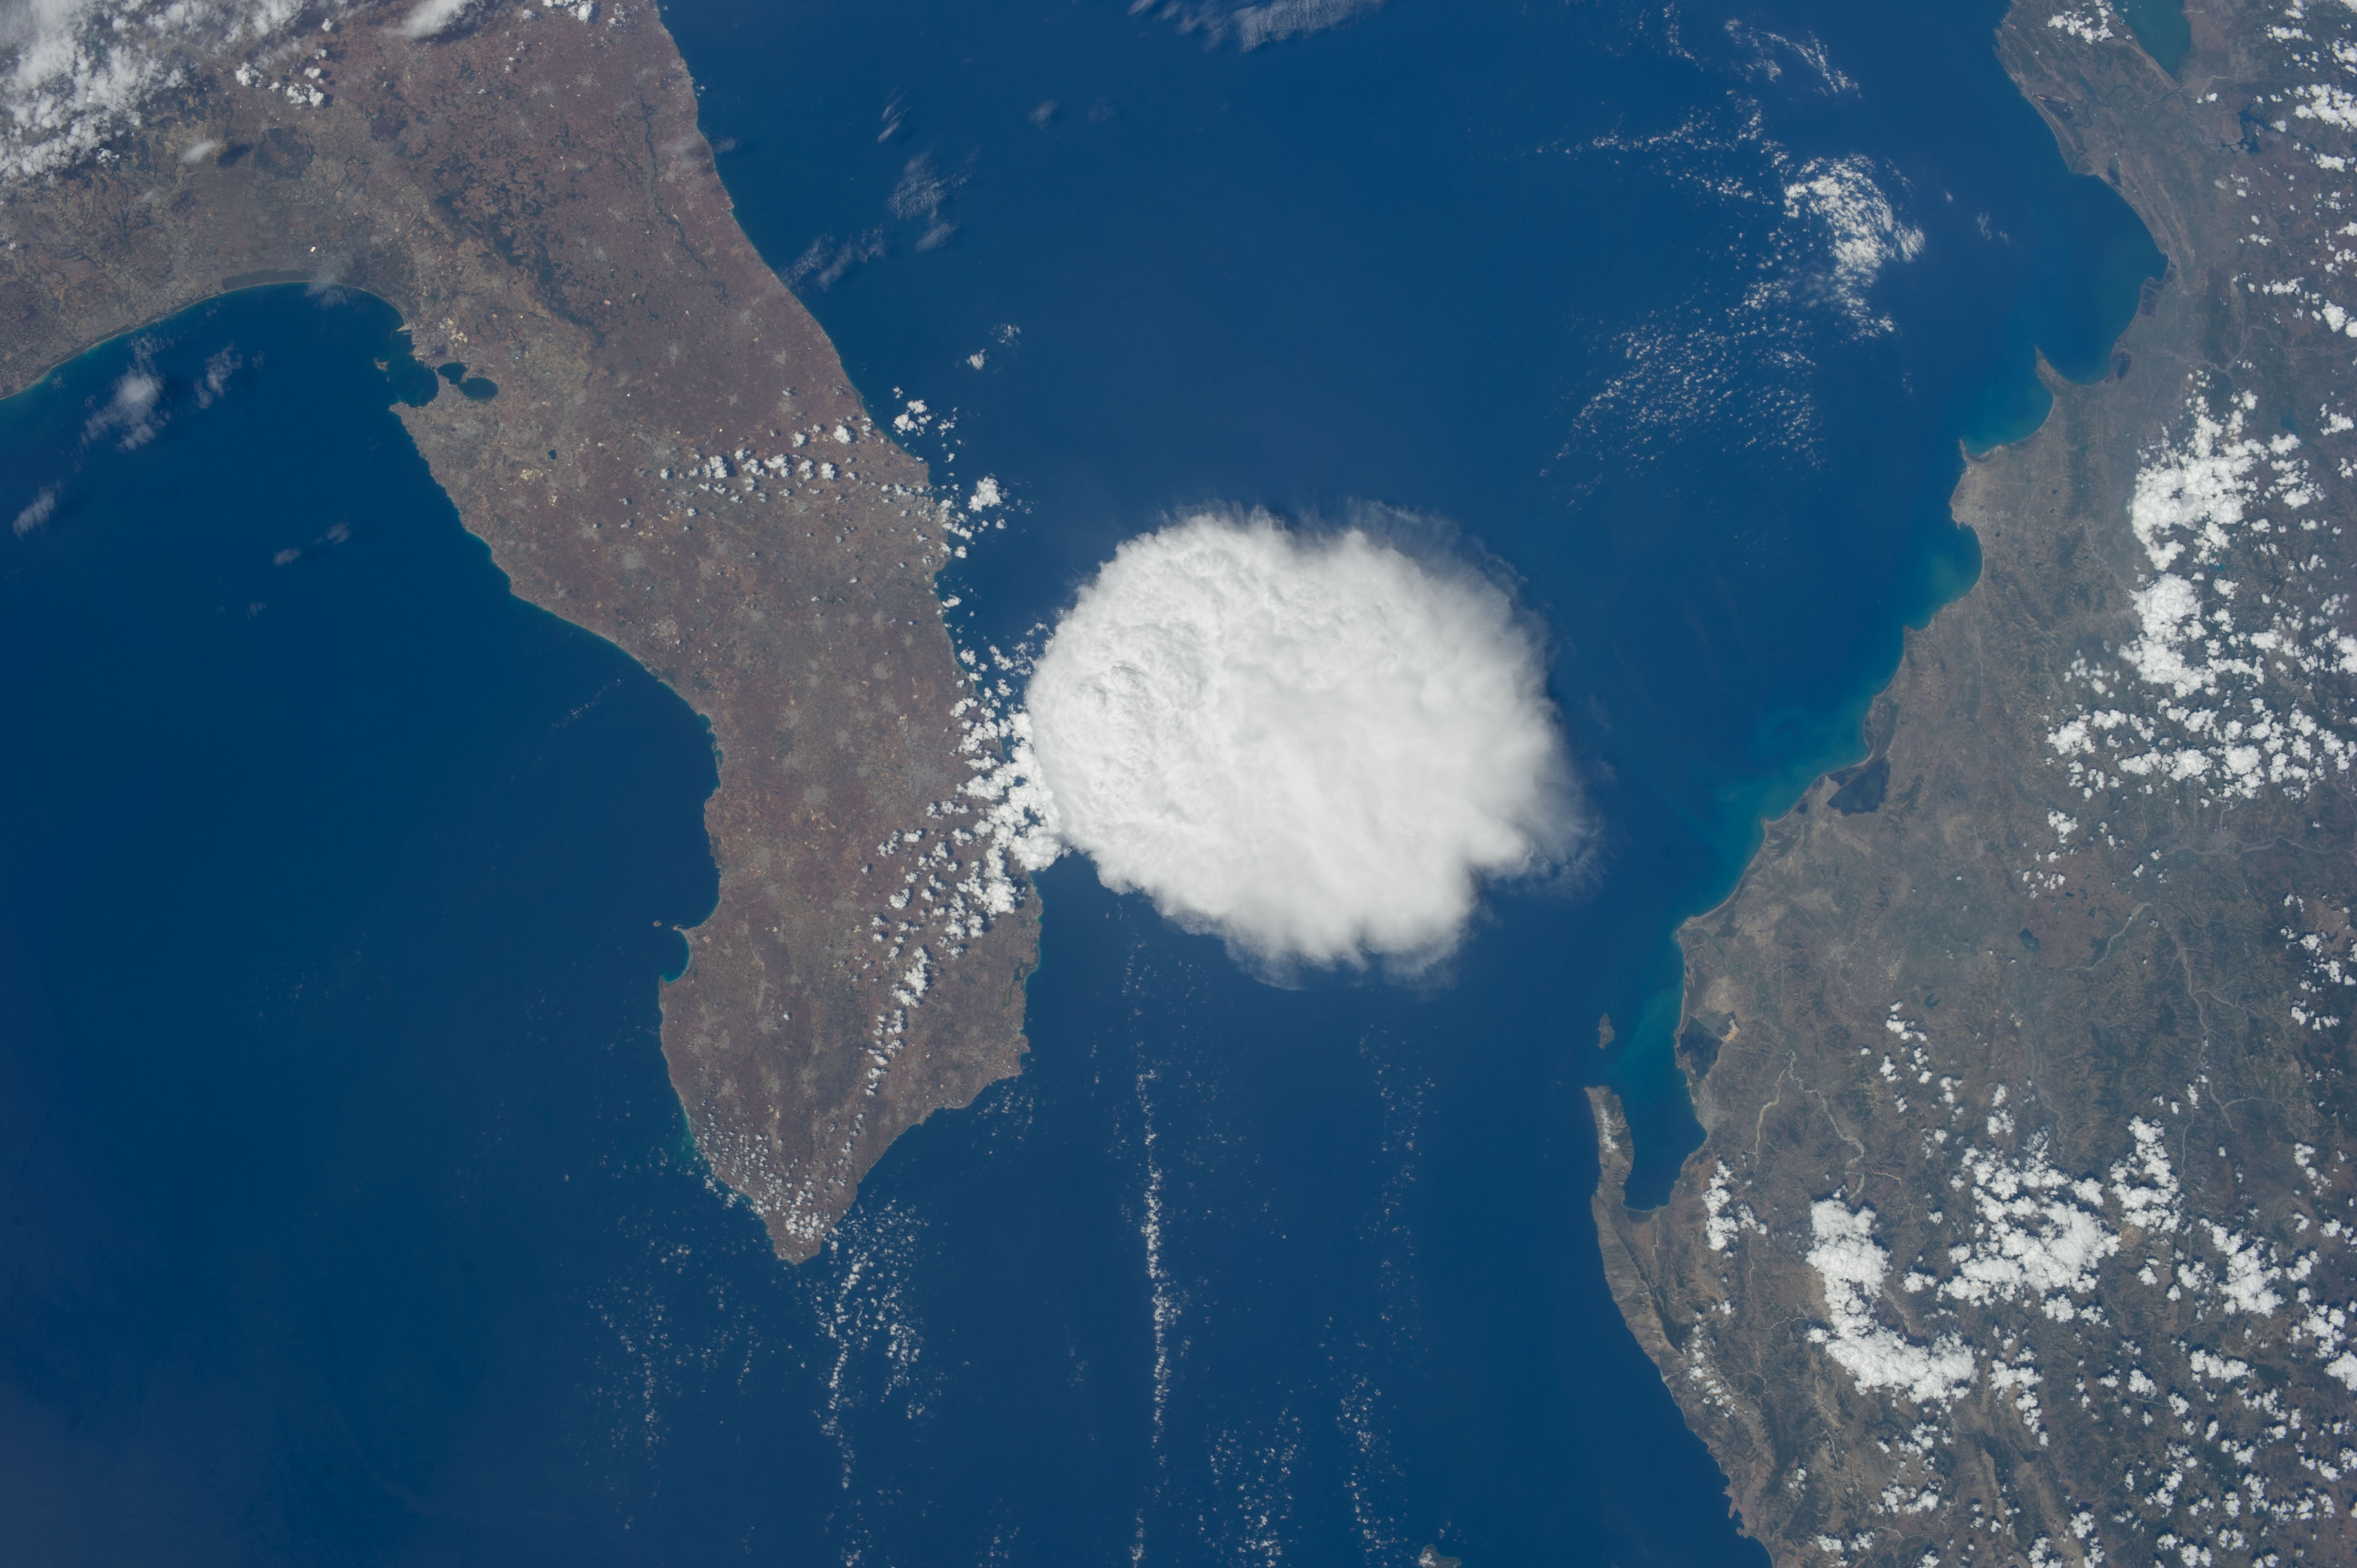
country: ADRIATIC SEA
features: COAST, ALBANIA, APULIA, GULF OF TARANTO, IONIAN SEA, ADRIATIC SEA, STRAIT OF OTRANTO, LECCE
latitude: 40.5
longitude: 18.6
